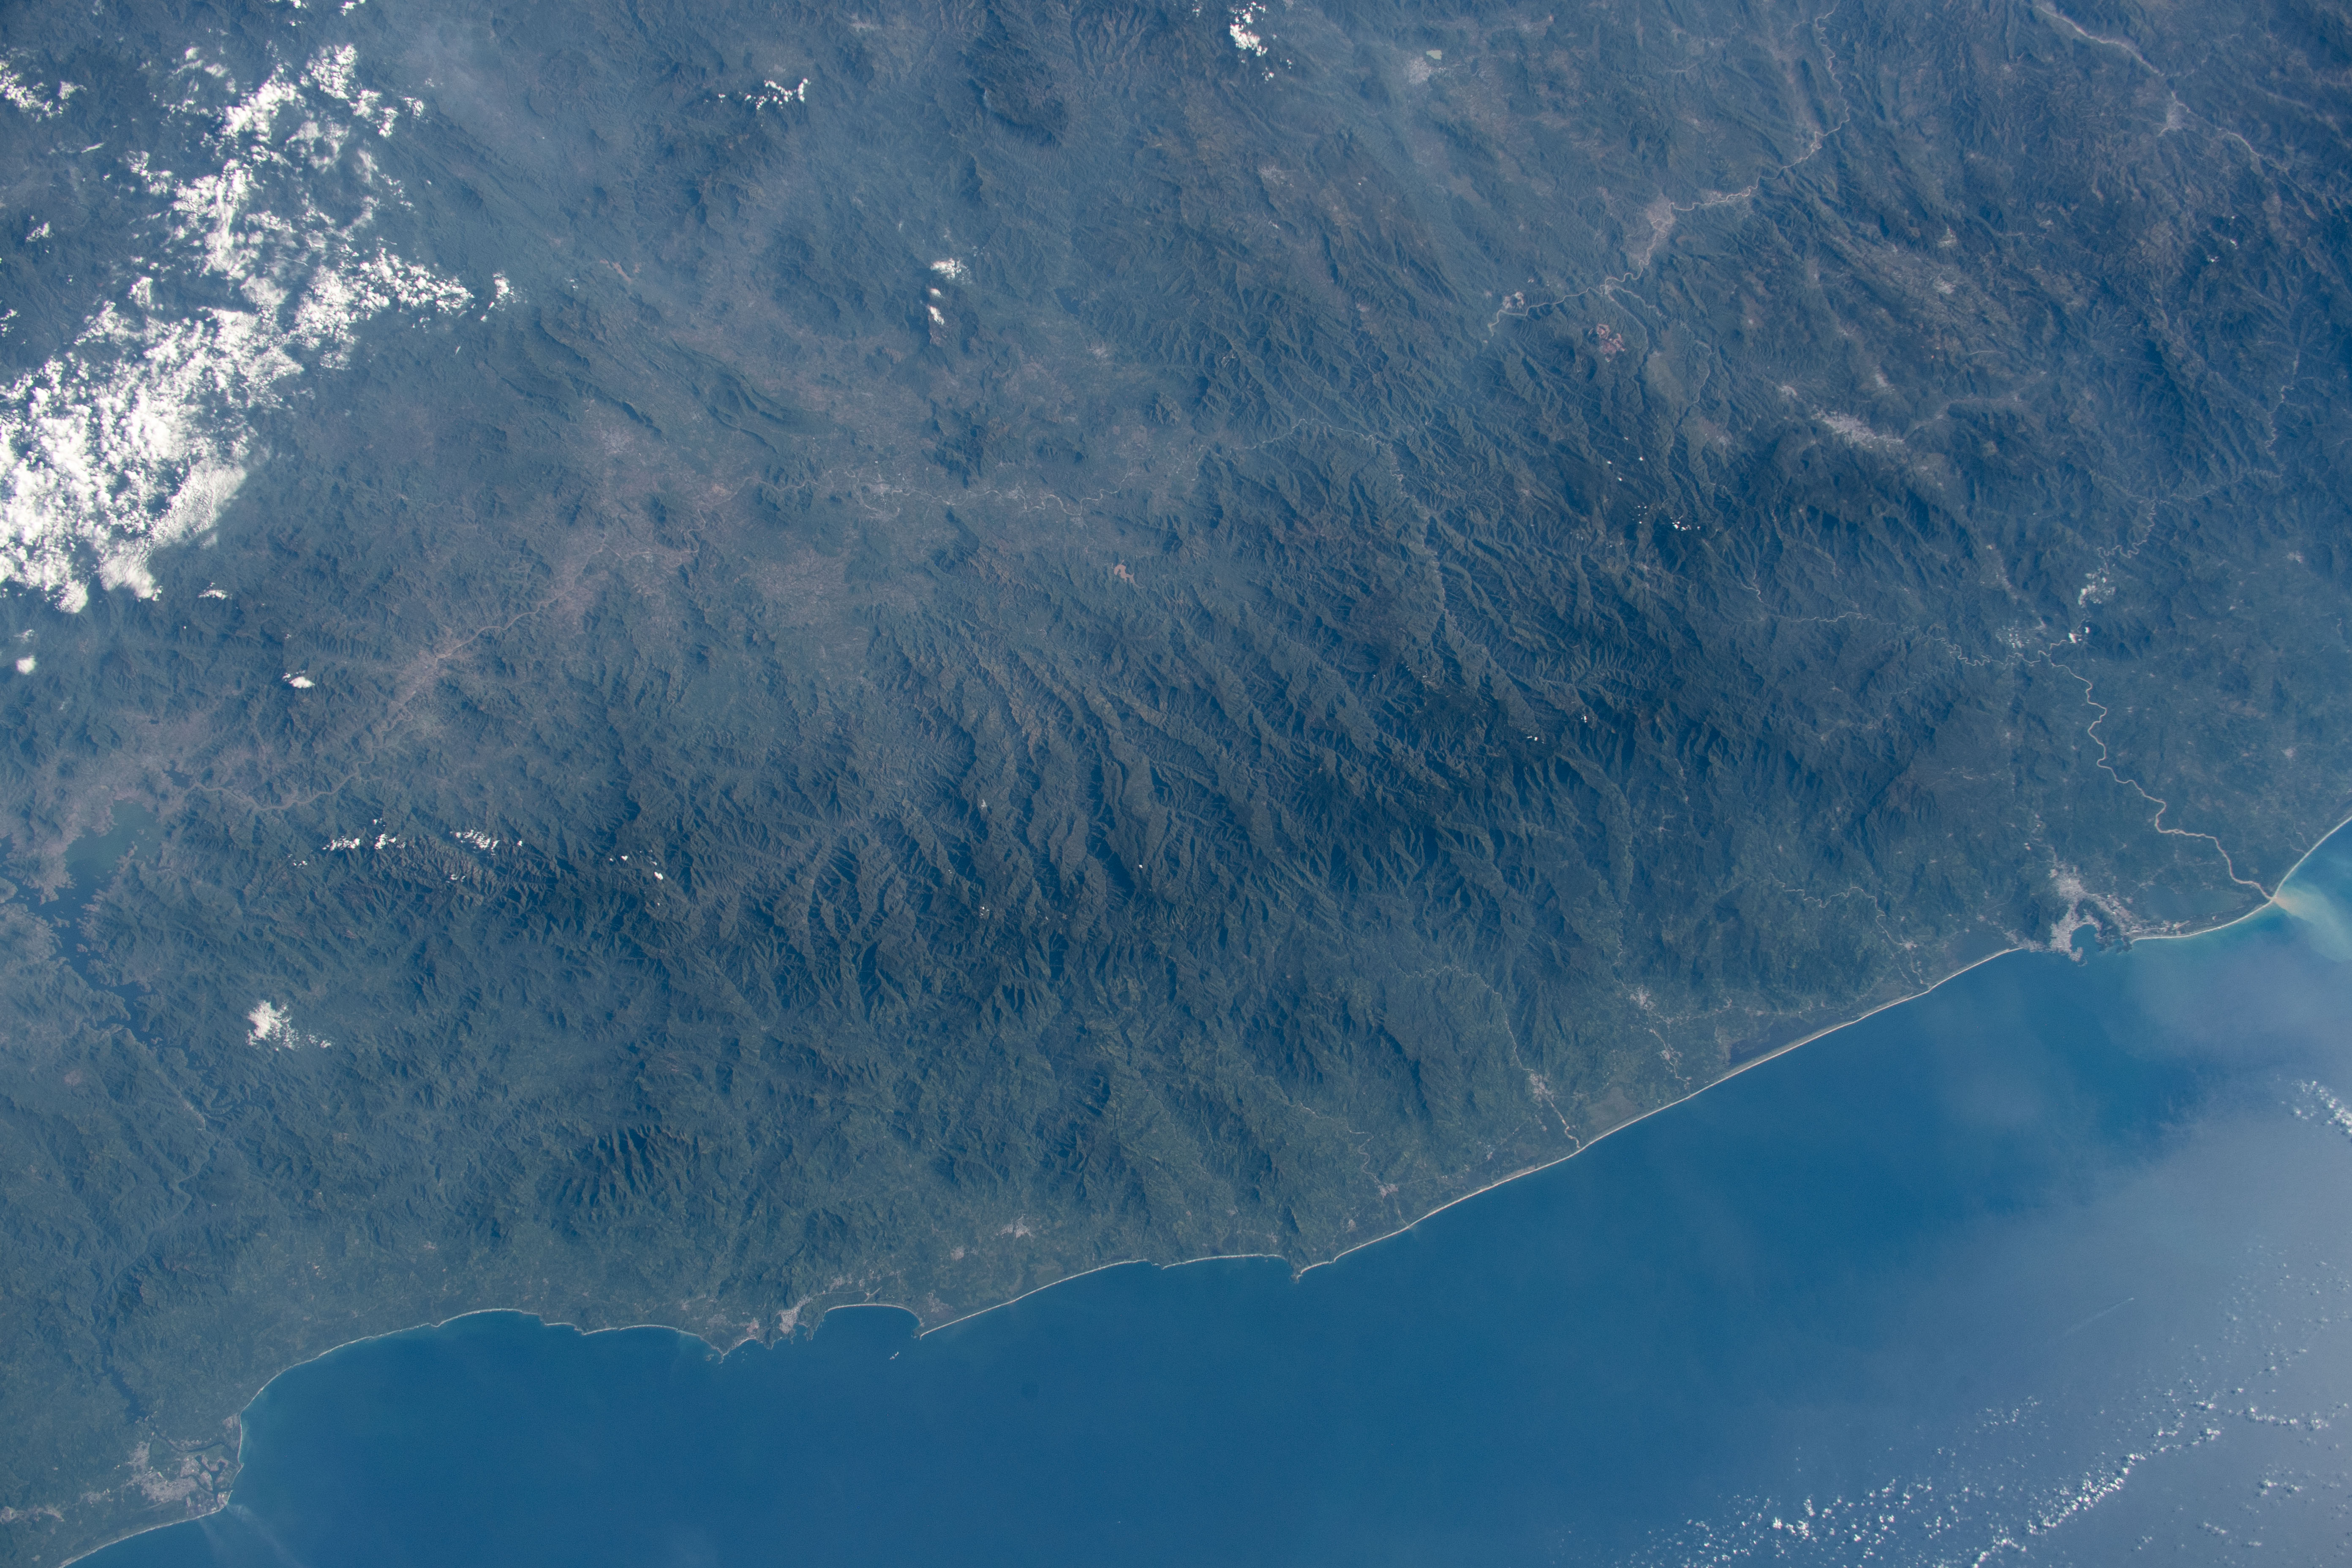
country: MEXICO
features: SIERRA MADRE DEL SUR MOUNTAINS, MEXICO
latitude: 17.5
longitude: -100.5
